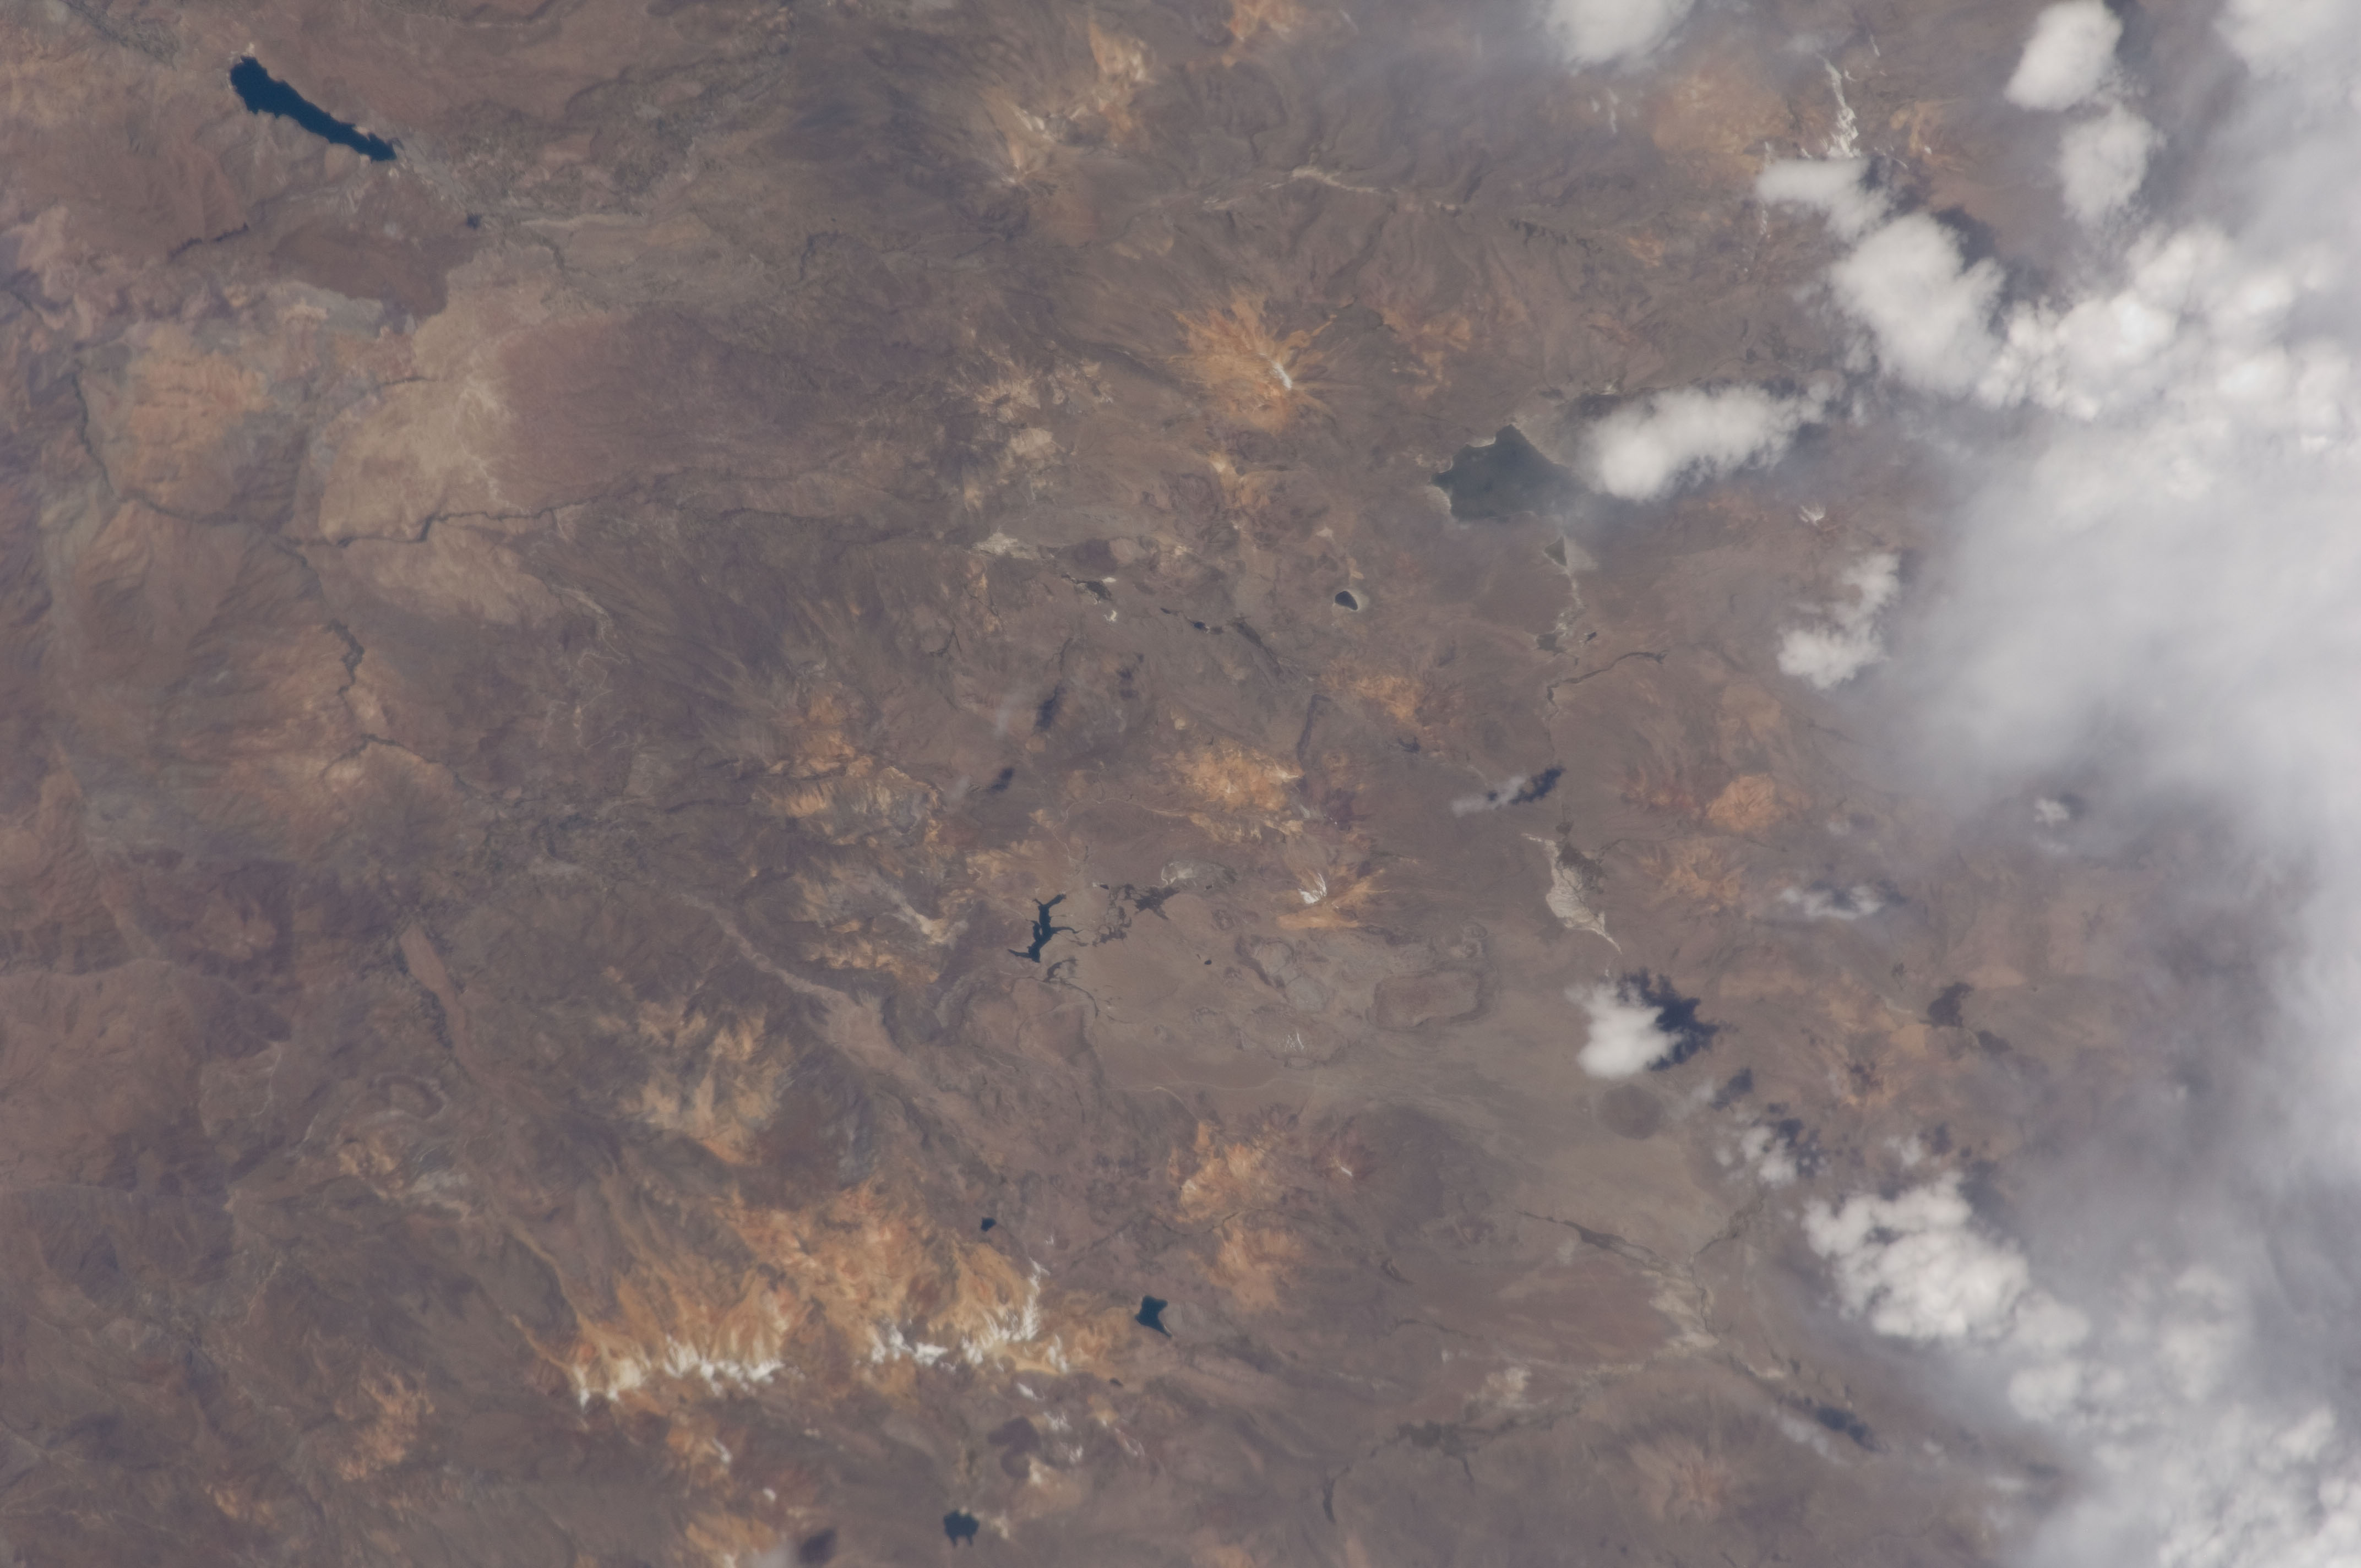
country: PERU
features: CORDERILLA OCCIDENTAL MTS., ARICOTA LAKE, VILACOTA LAKE
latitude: -17.3
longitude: -70.0
